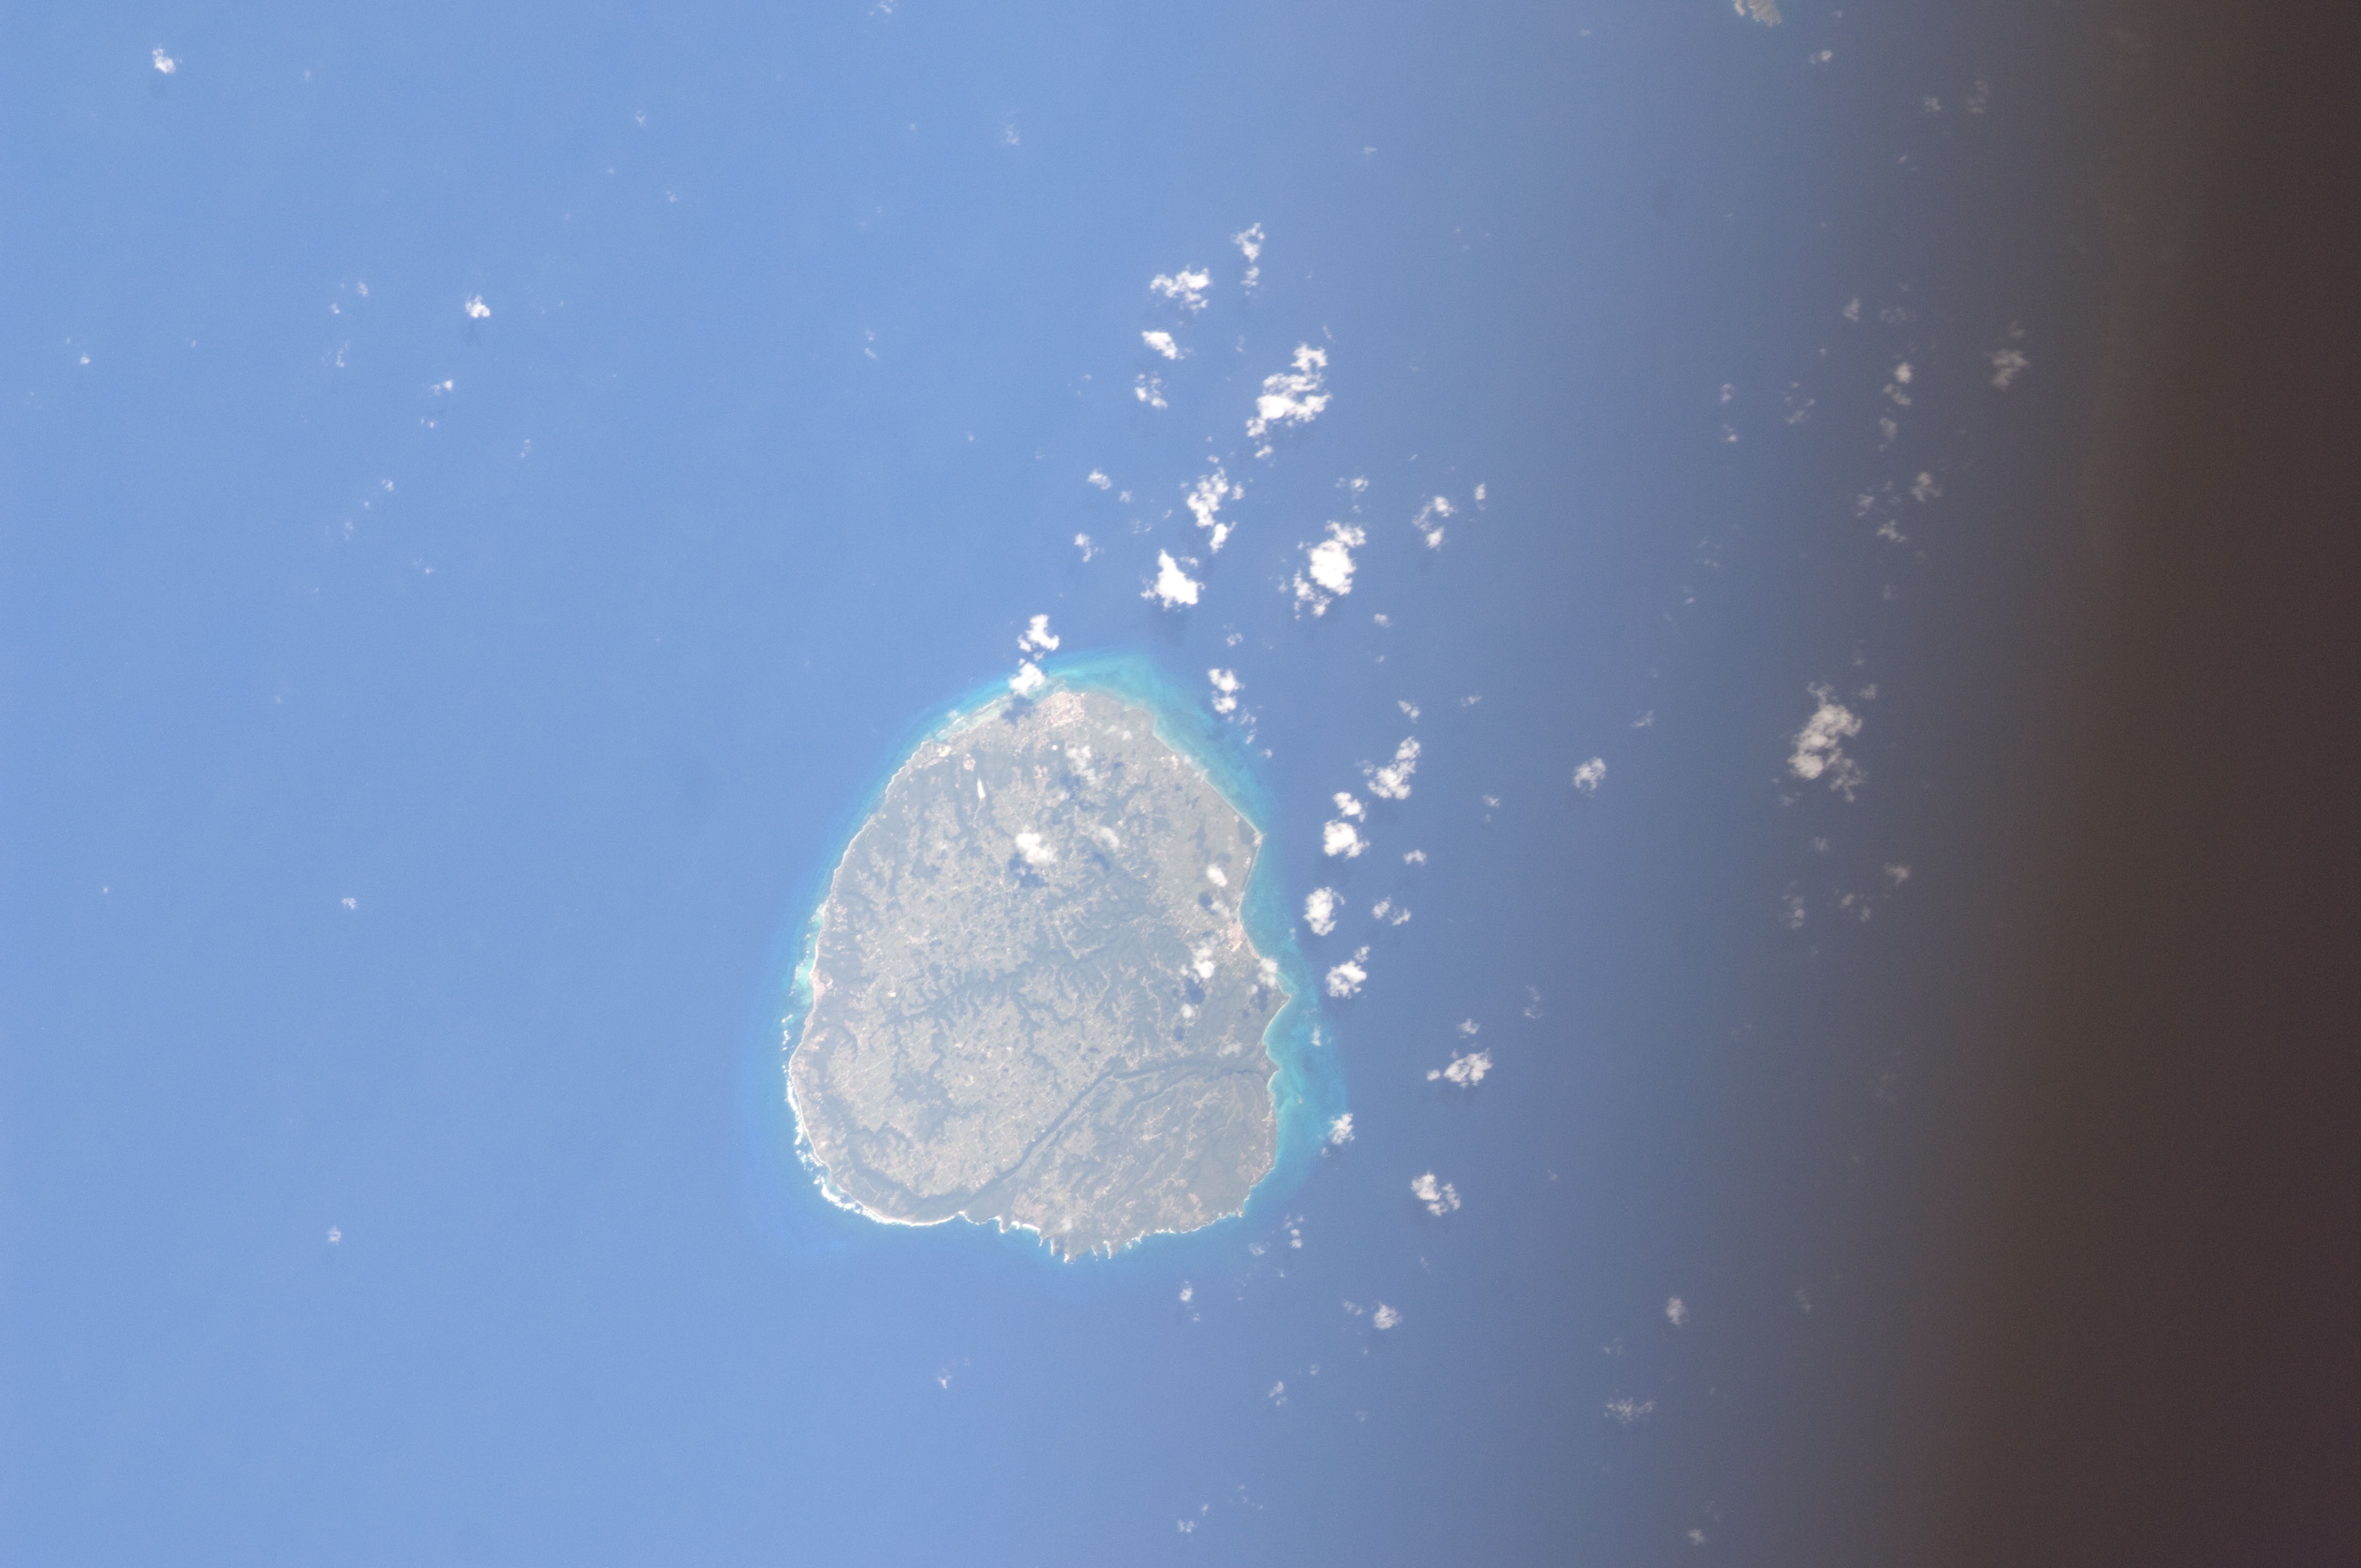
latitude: 15.9
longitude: -61.4
